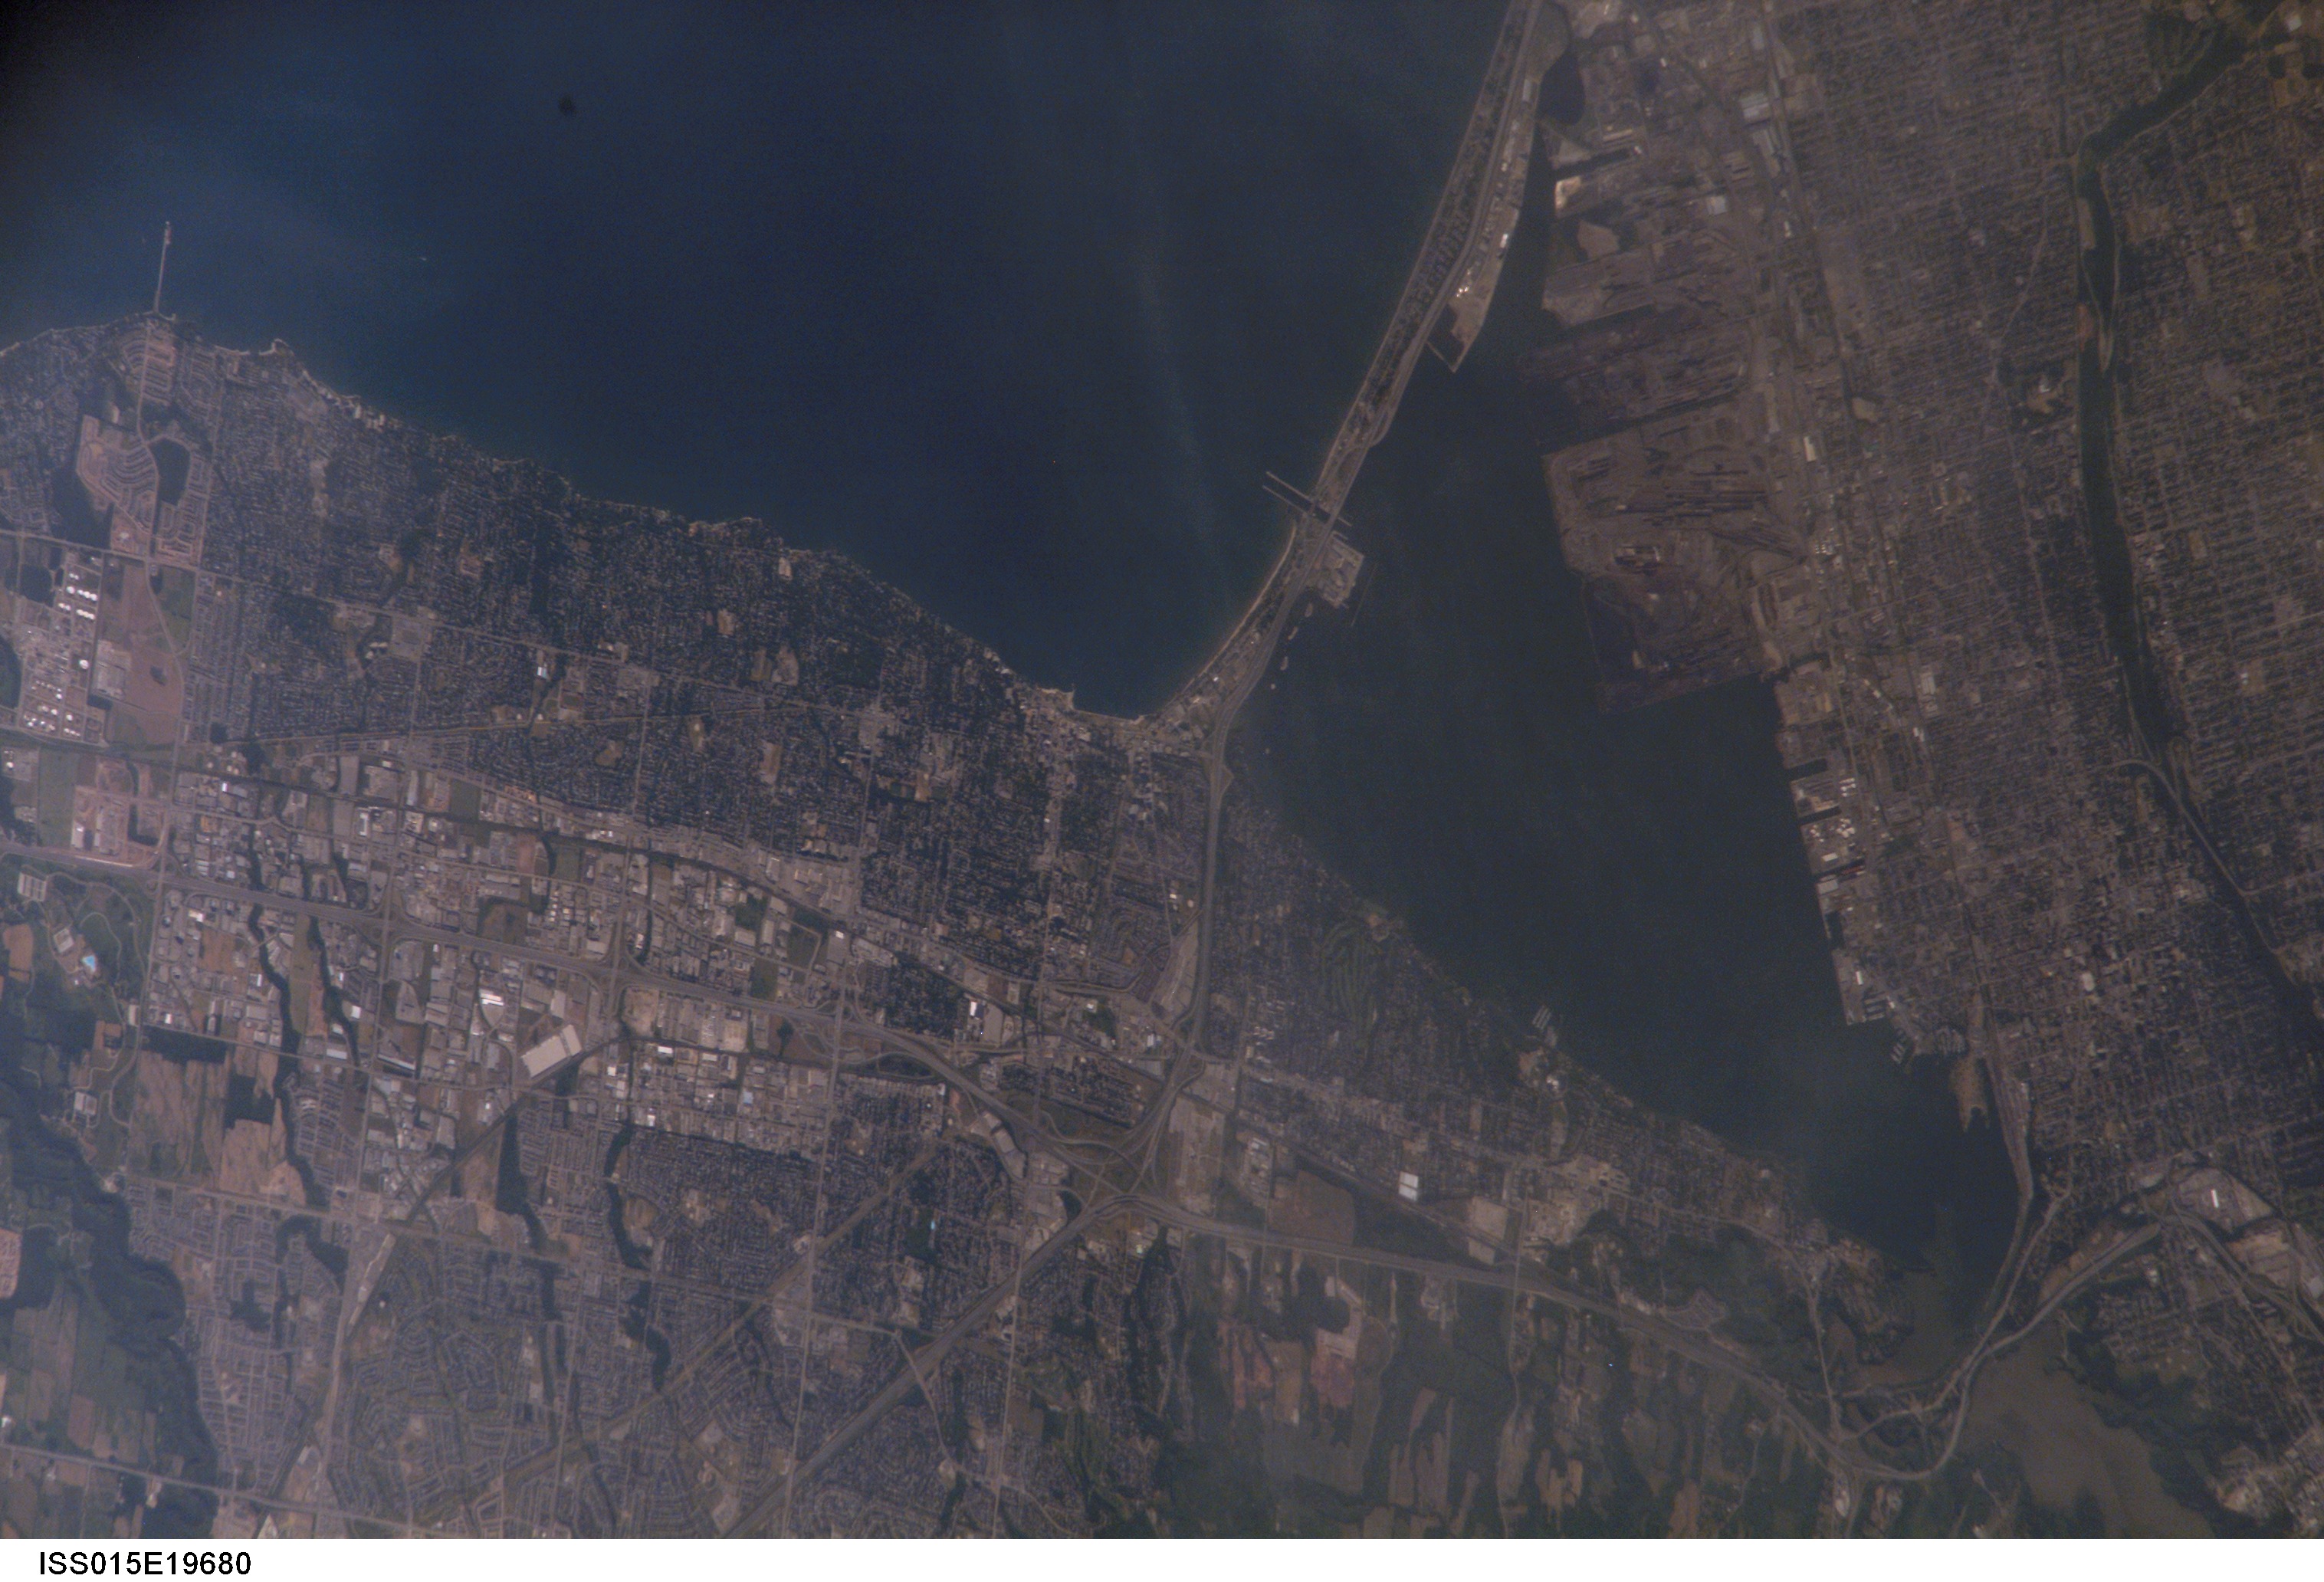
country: CANADA-O
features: HAMILTON, HARBOR, BURLINGTON
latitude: 43.3
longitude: -79.8
